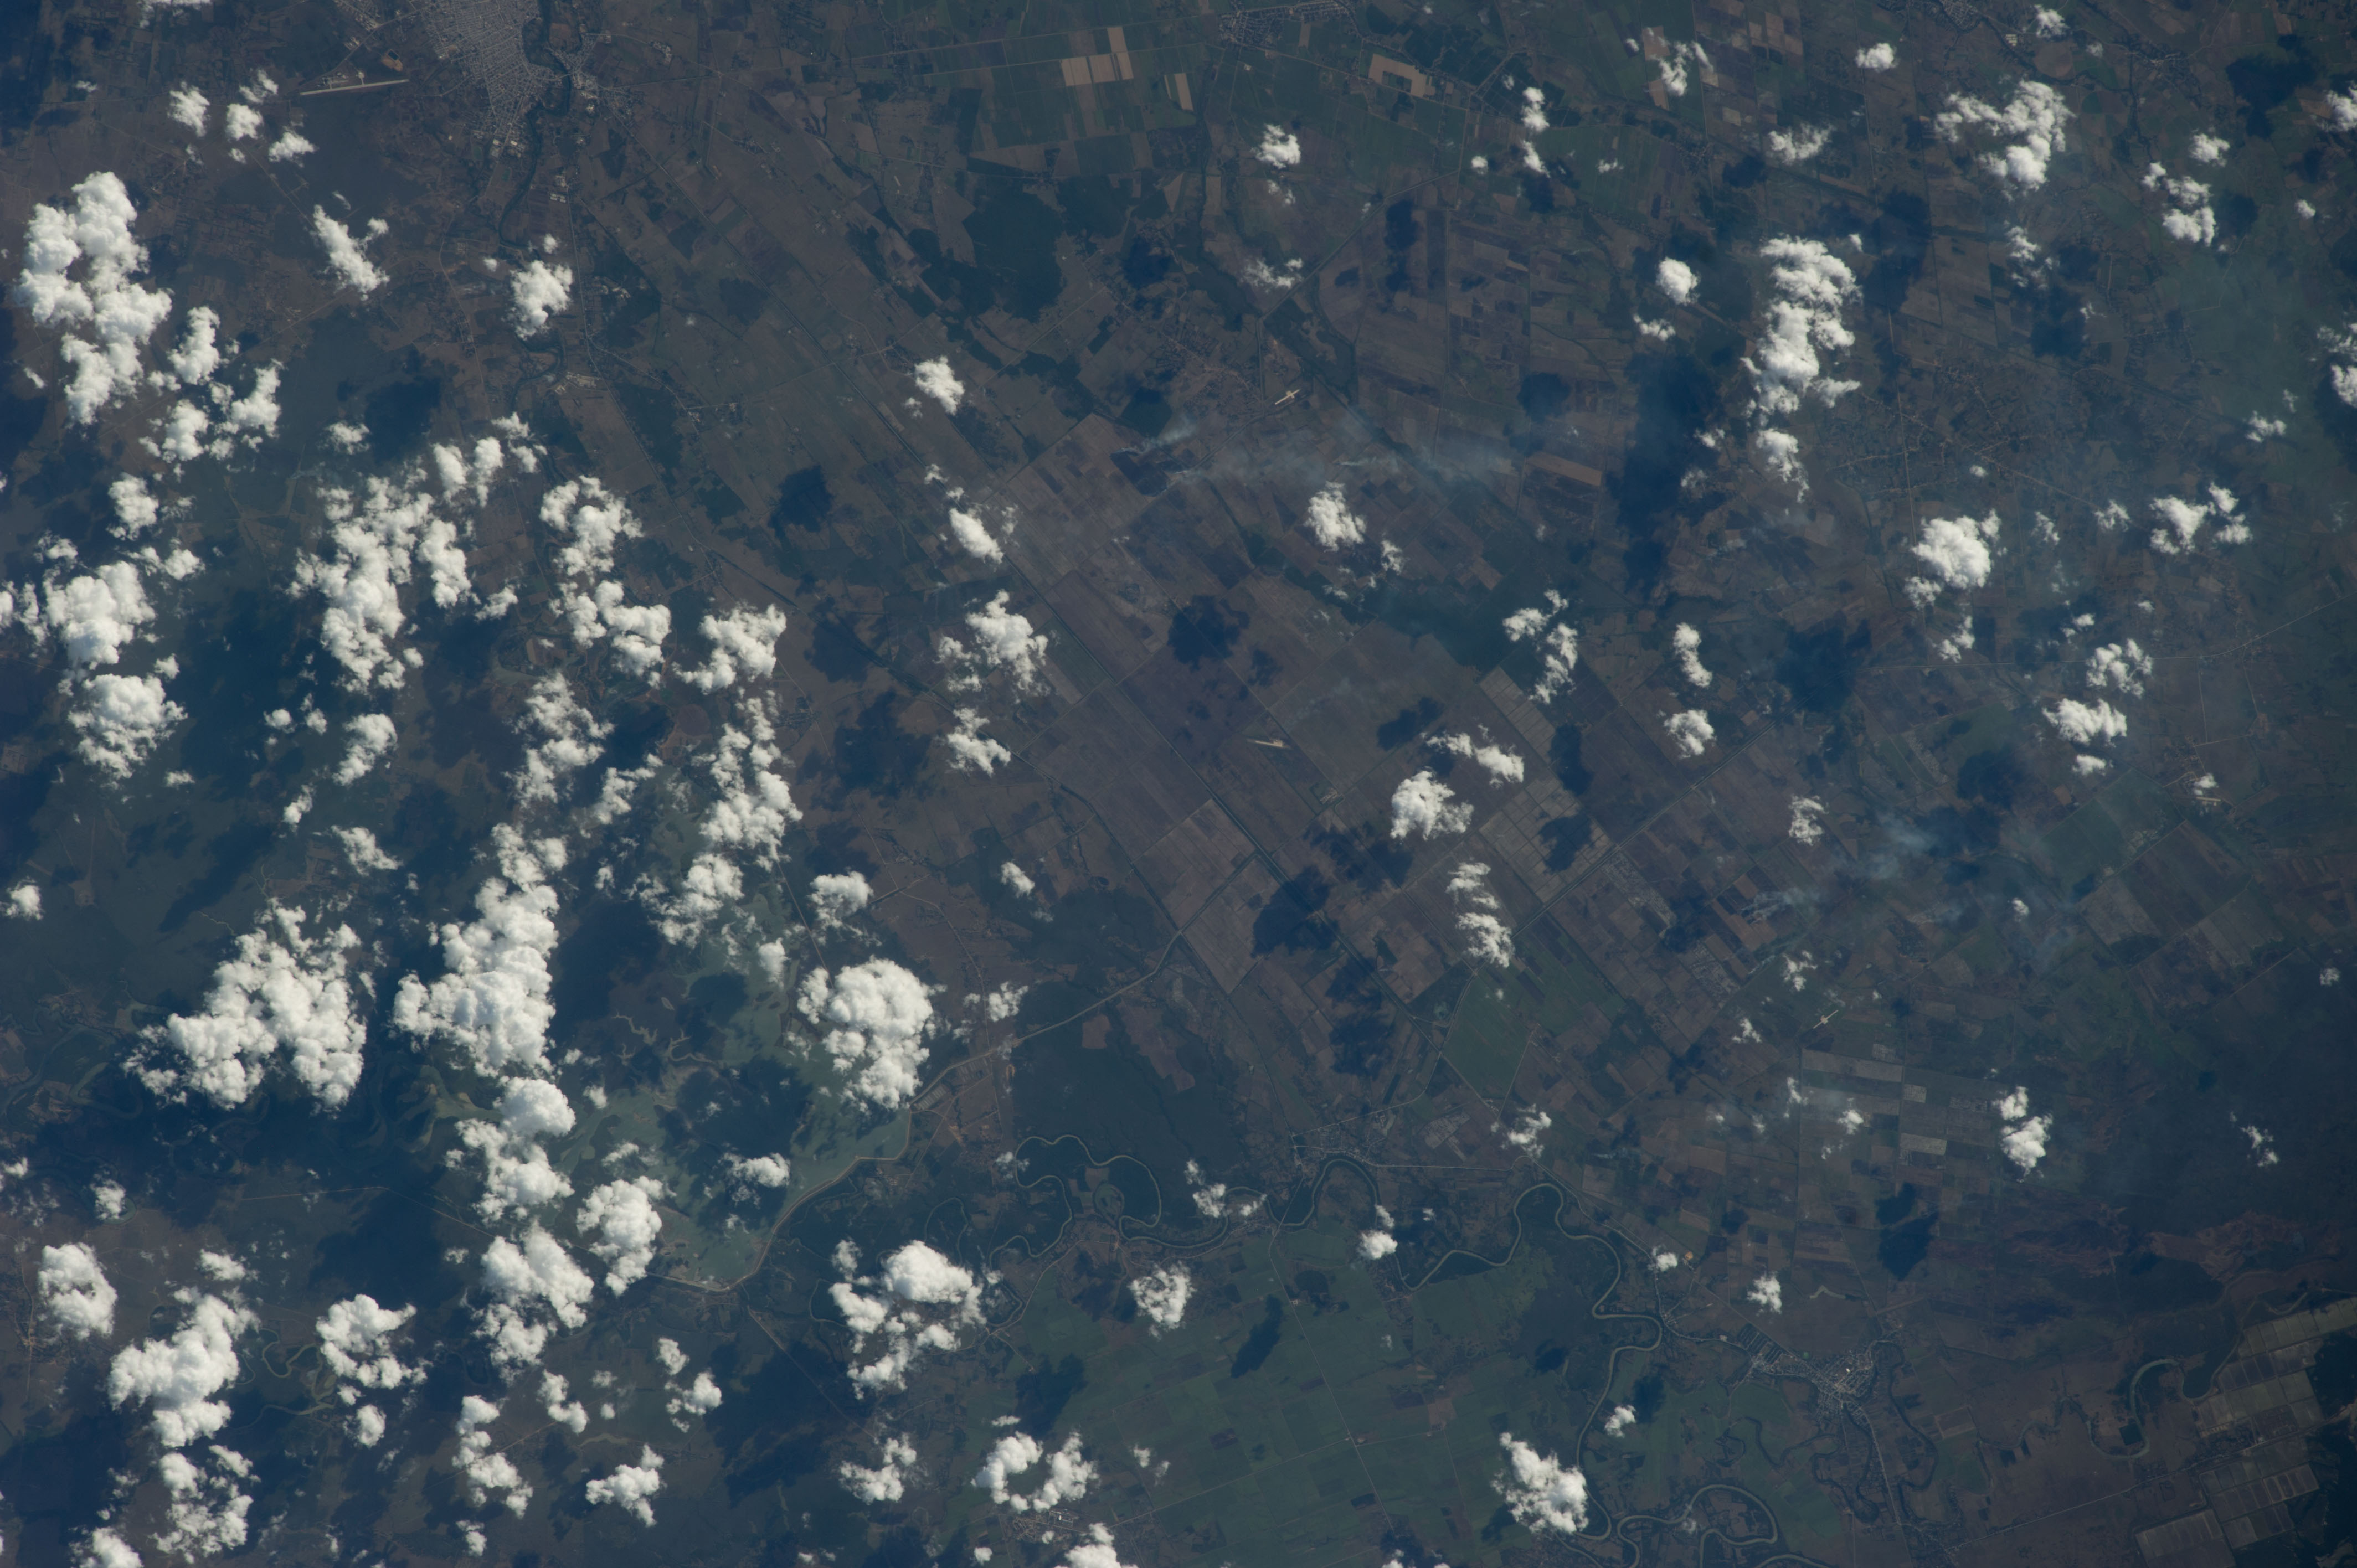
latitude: 20.5
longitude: -76.9
